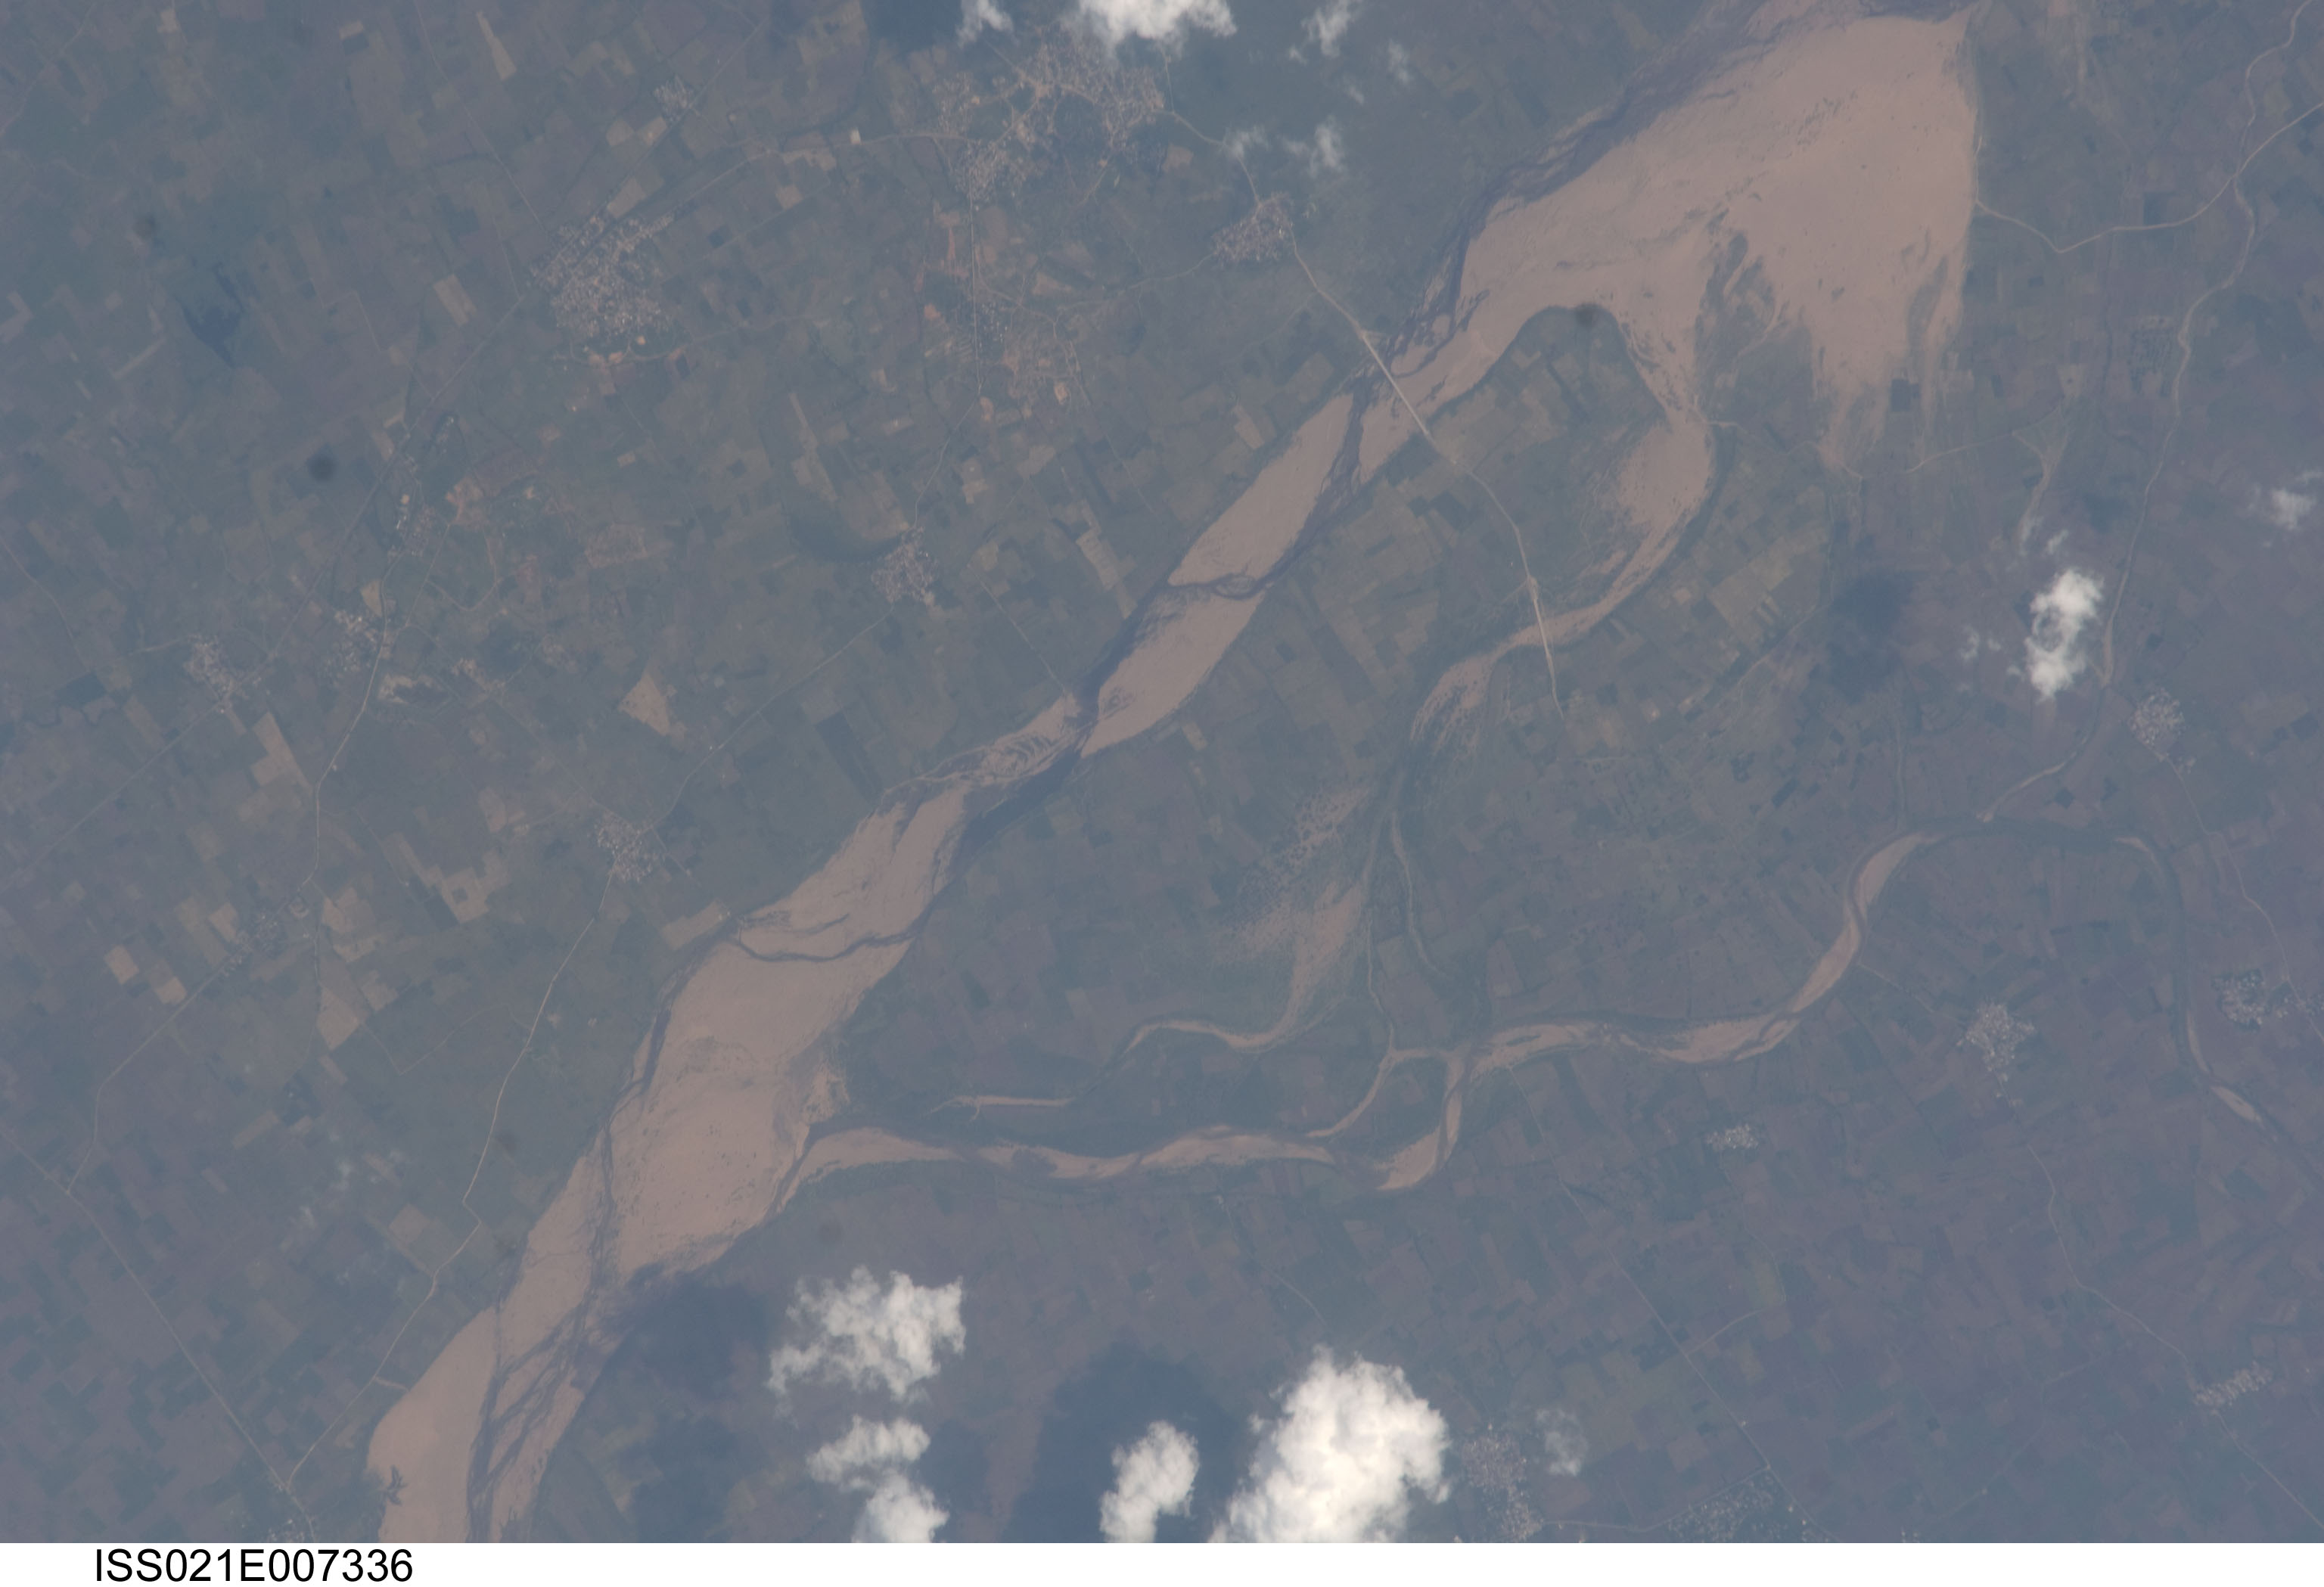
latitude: 18.6
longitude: 77.8
